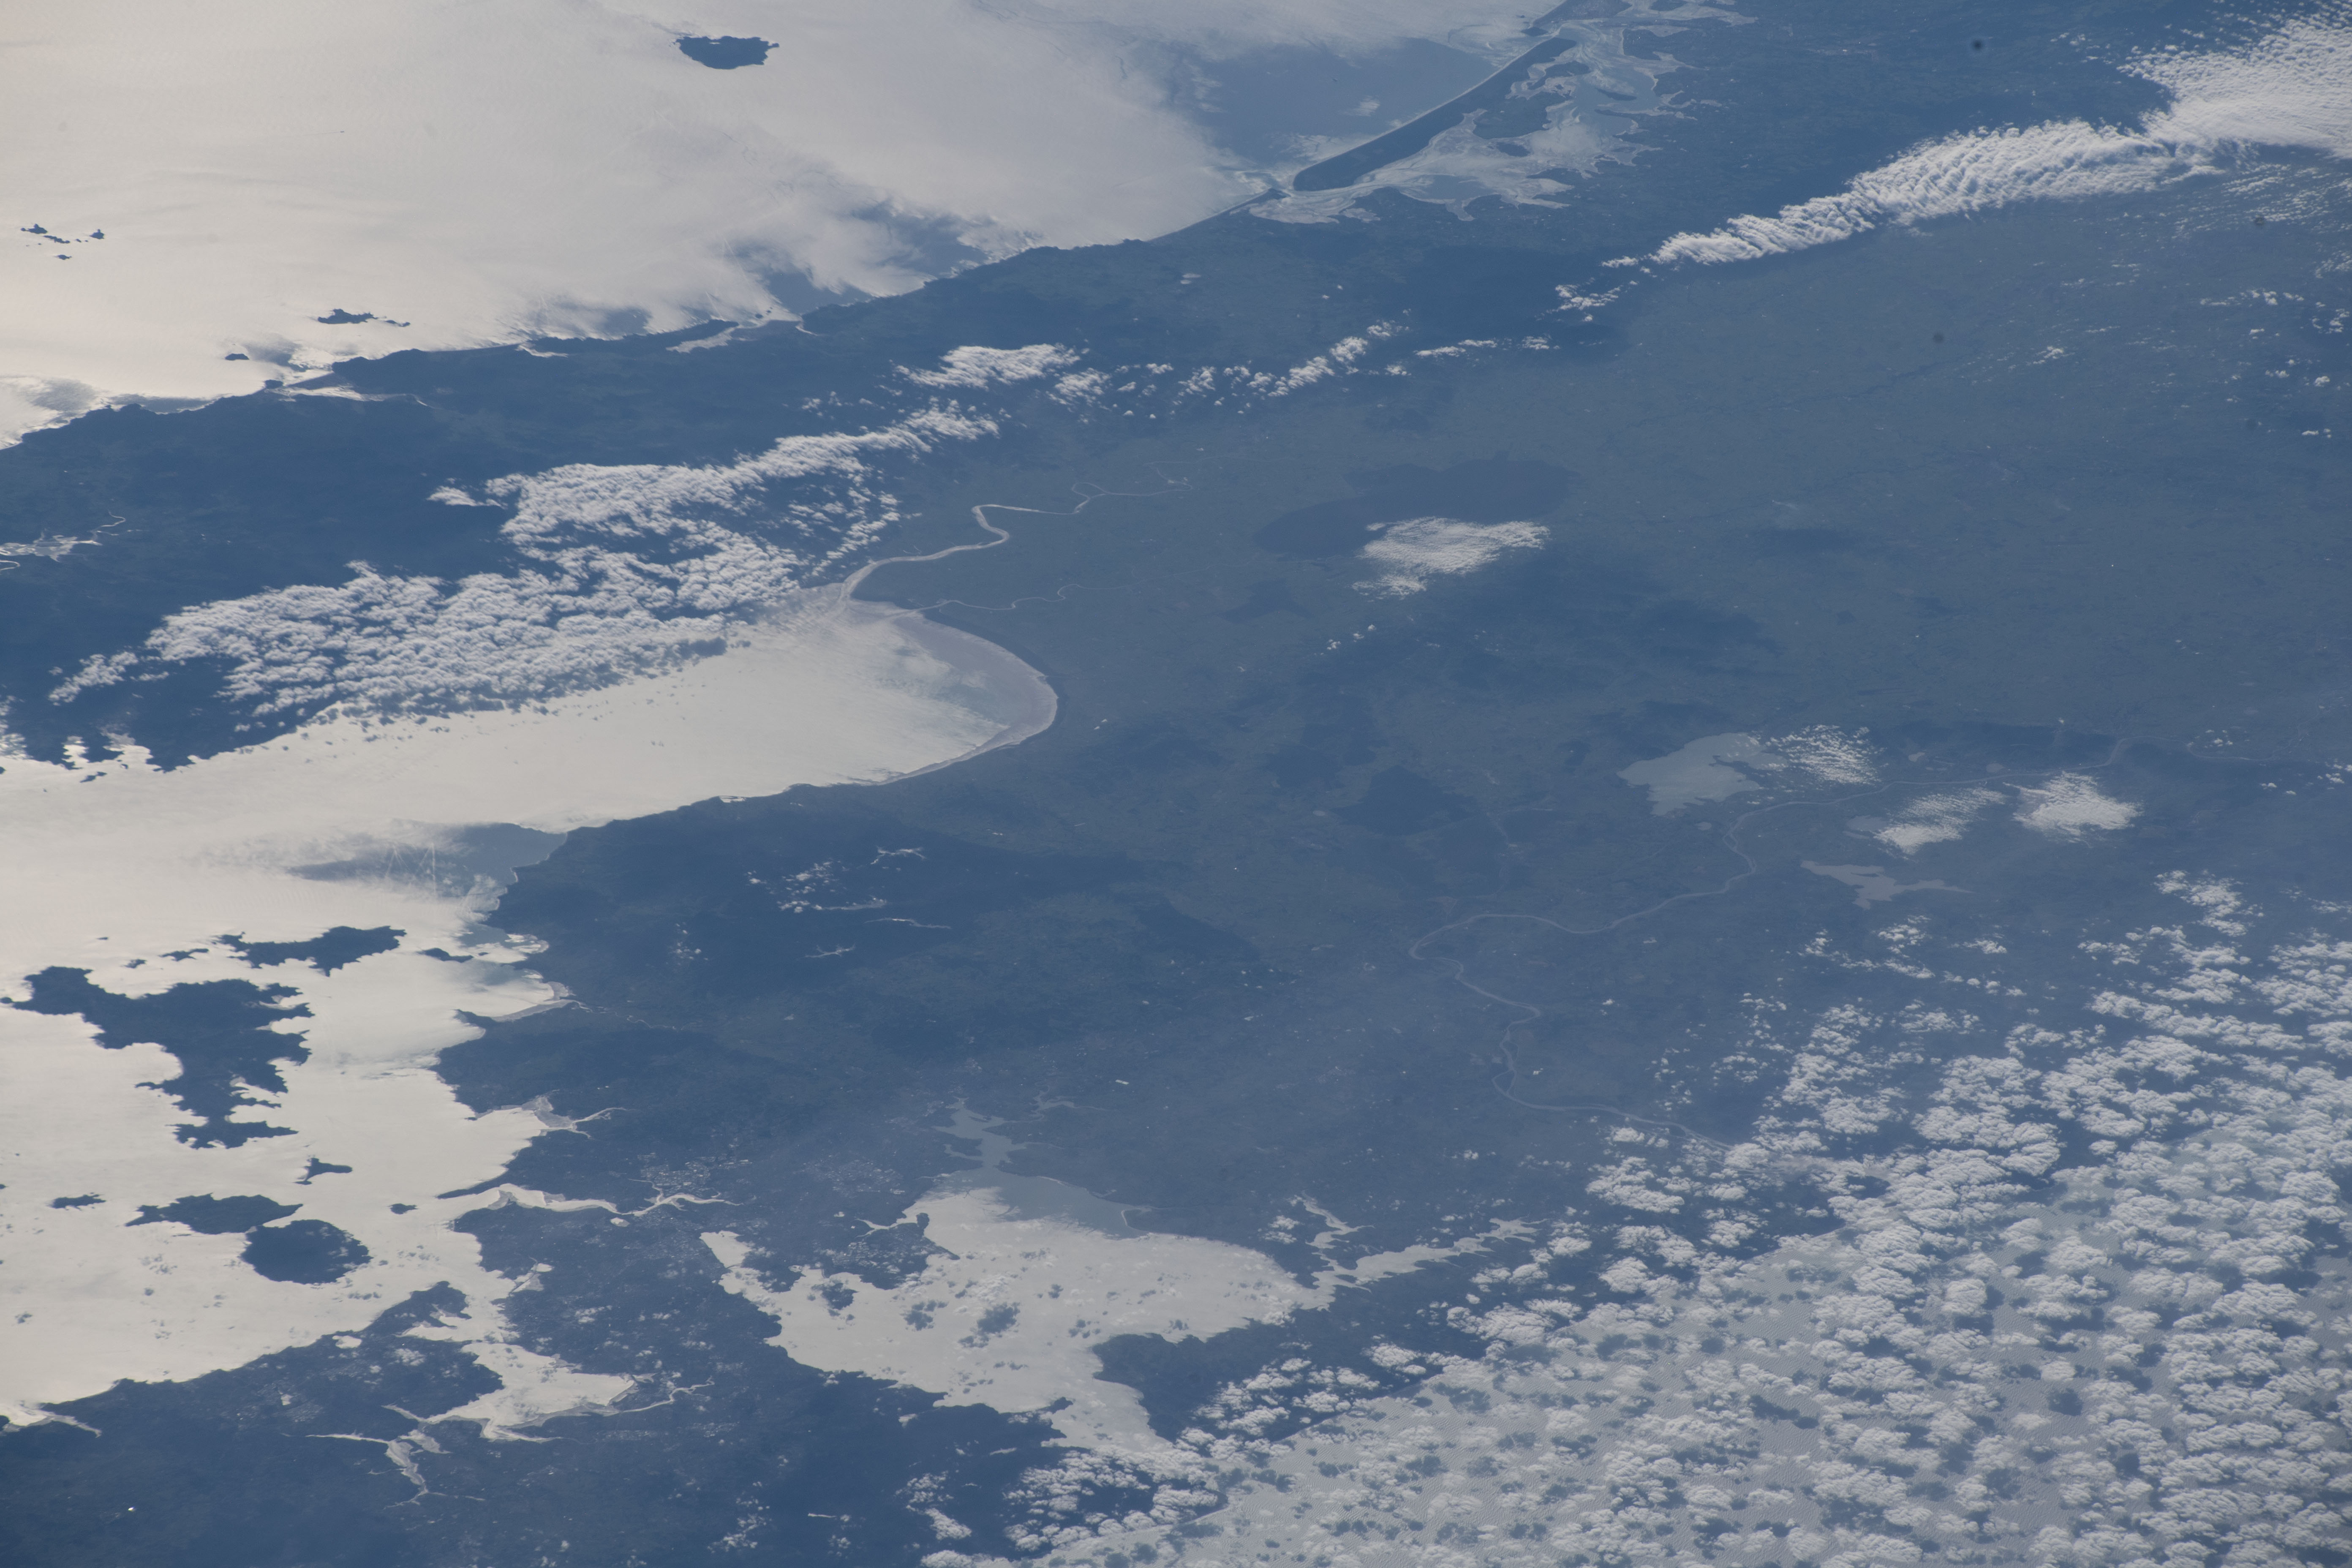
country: NEW ZEALAND-NI
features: NORTH ISLAND, BAY OF PLENTY, HAURAKI GULF, FIRTH OF THAMES
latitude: -37.3
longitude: 175.2
